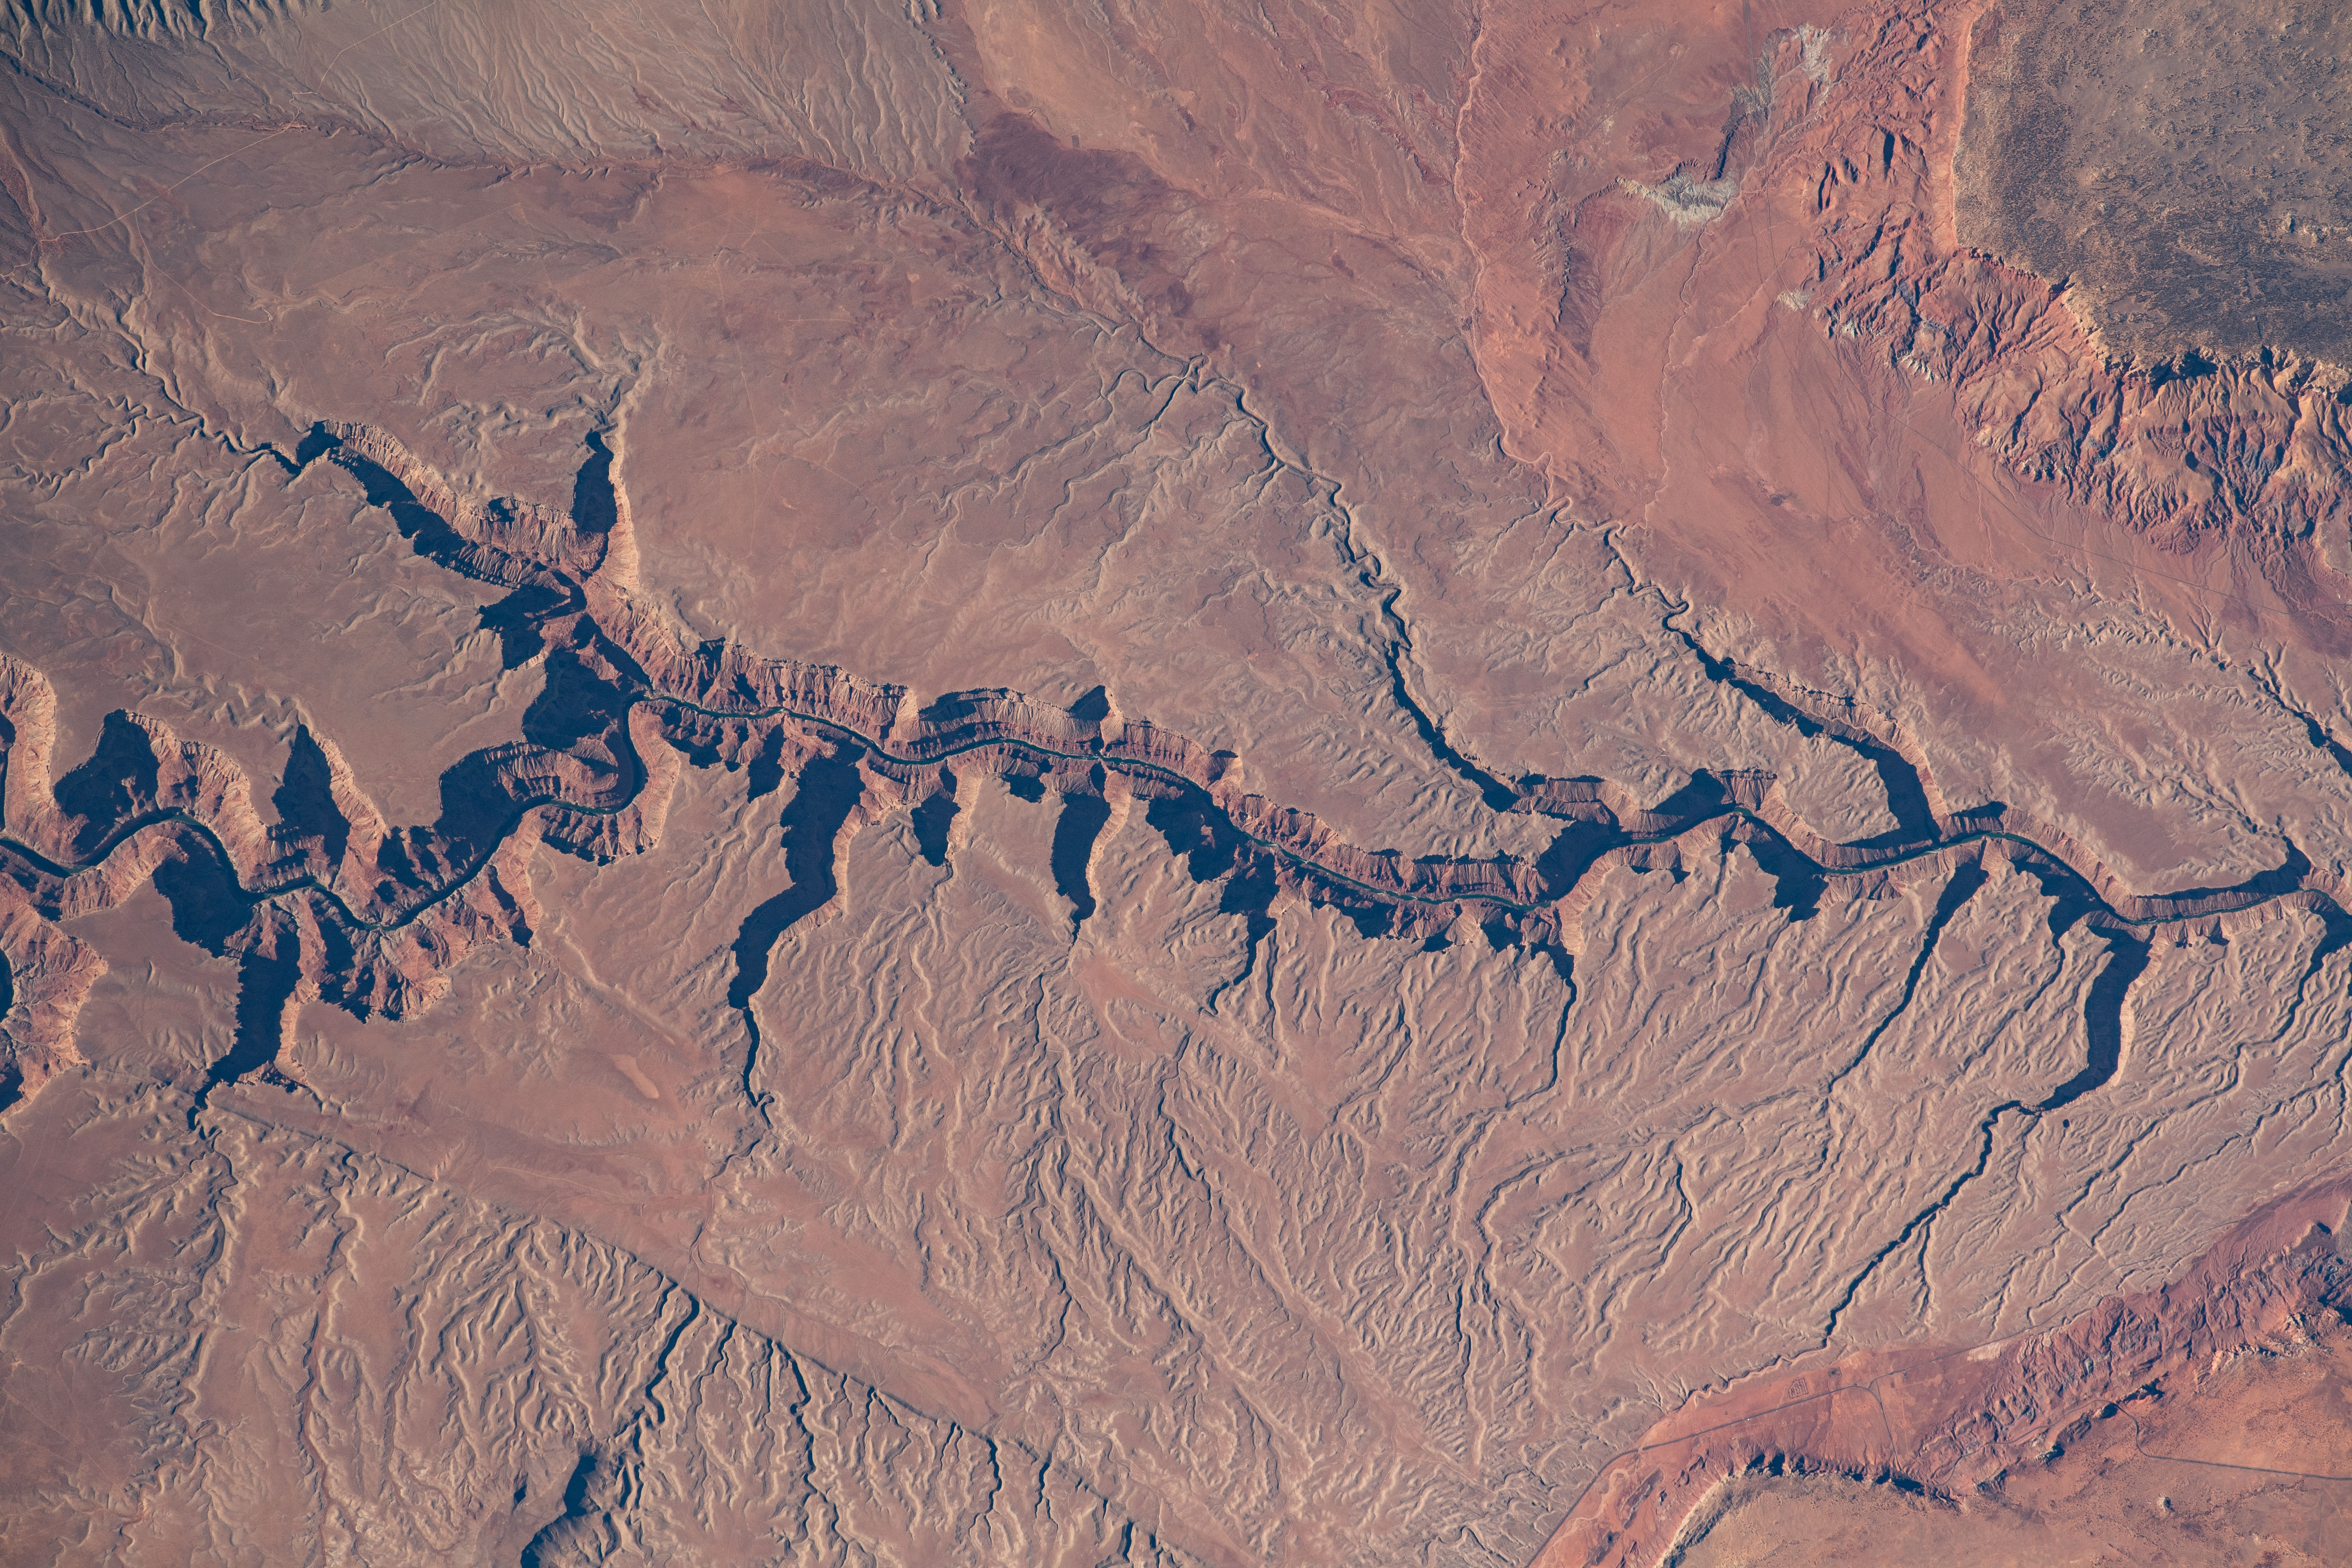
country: USA-ARIZONA
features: COLORADO RIVER
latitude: 36.6
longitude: -111.8
